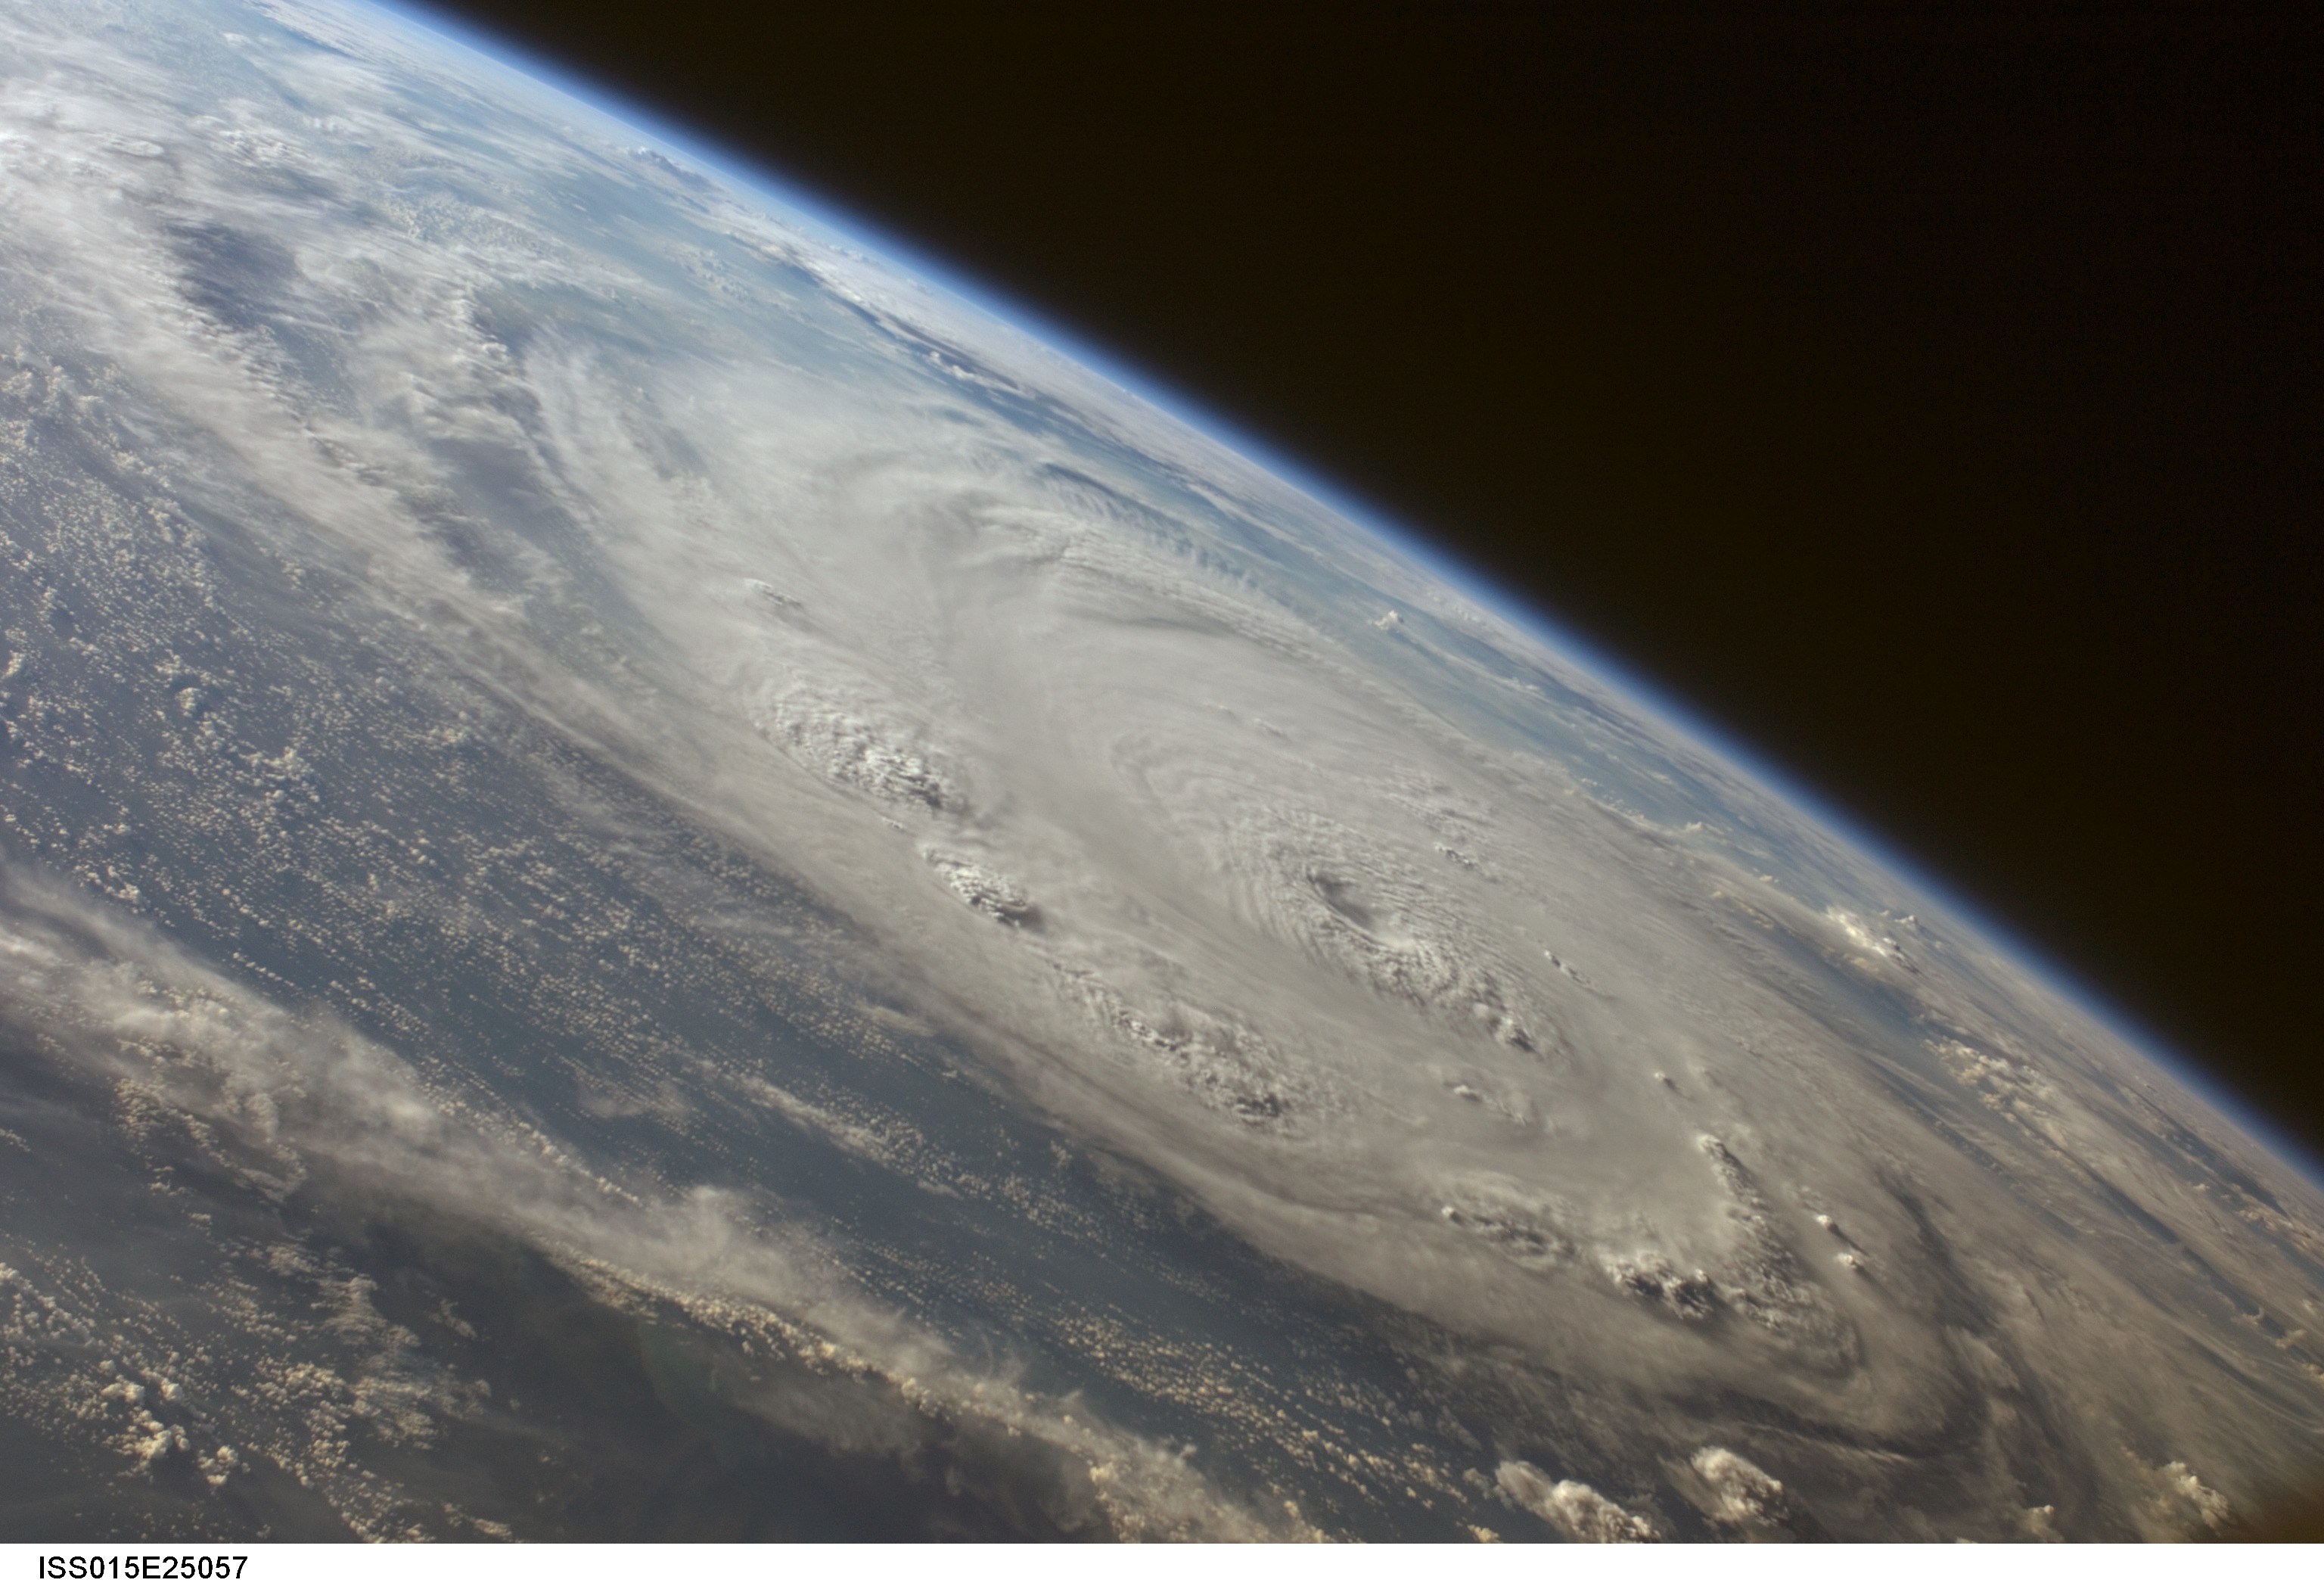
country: CARIBBEAN SEA
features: PAN-HURRICANE FELIX, EYE, BANDS
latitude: 14.2
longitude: -76.9
